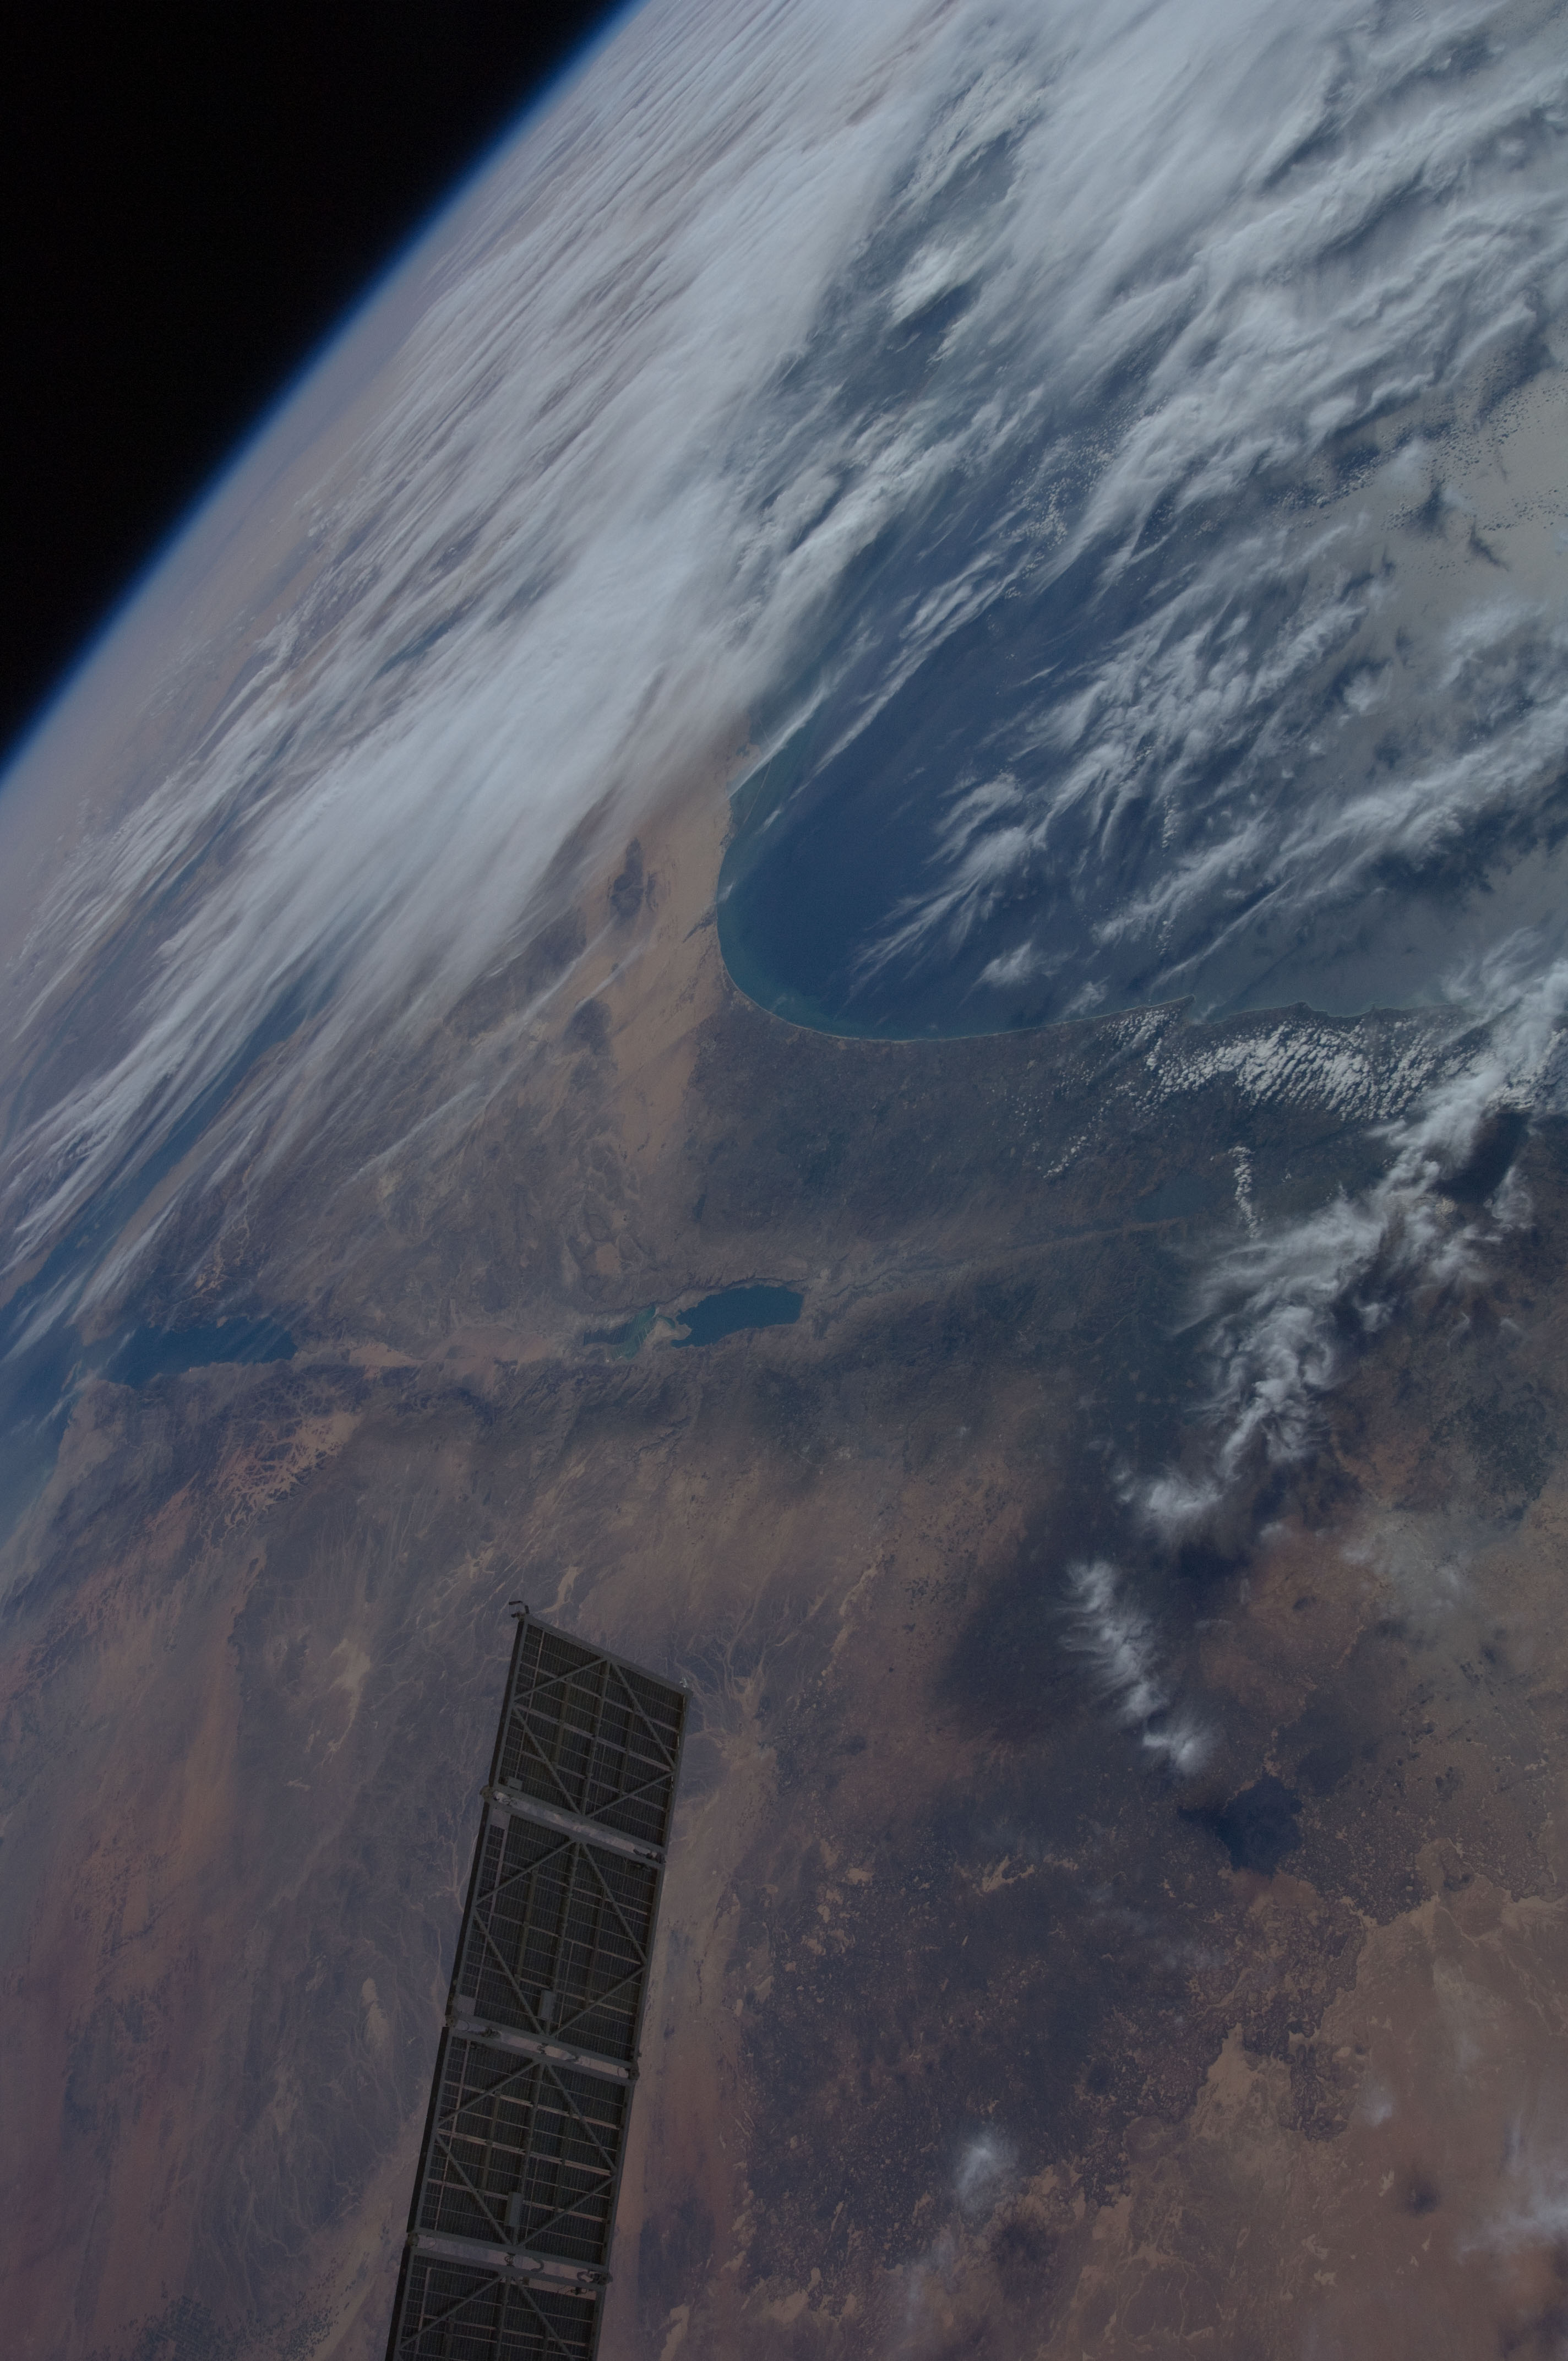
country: ISRAEL
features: ISRAEL, LEBANON, SOUTHERN SYRIA, SINAI
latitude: 32.0
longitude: 35.0
